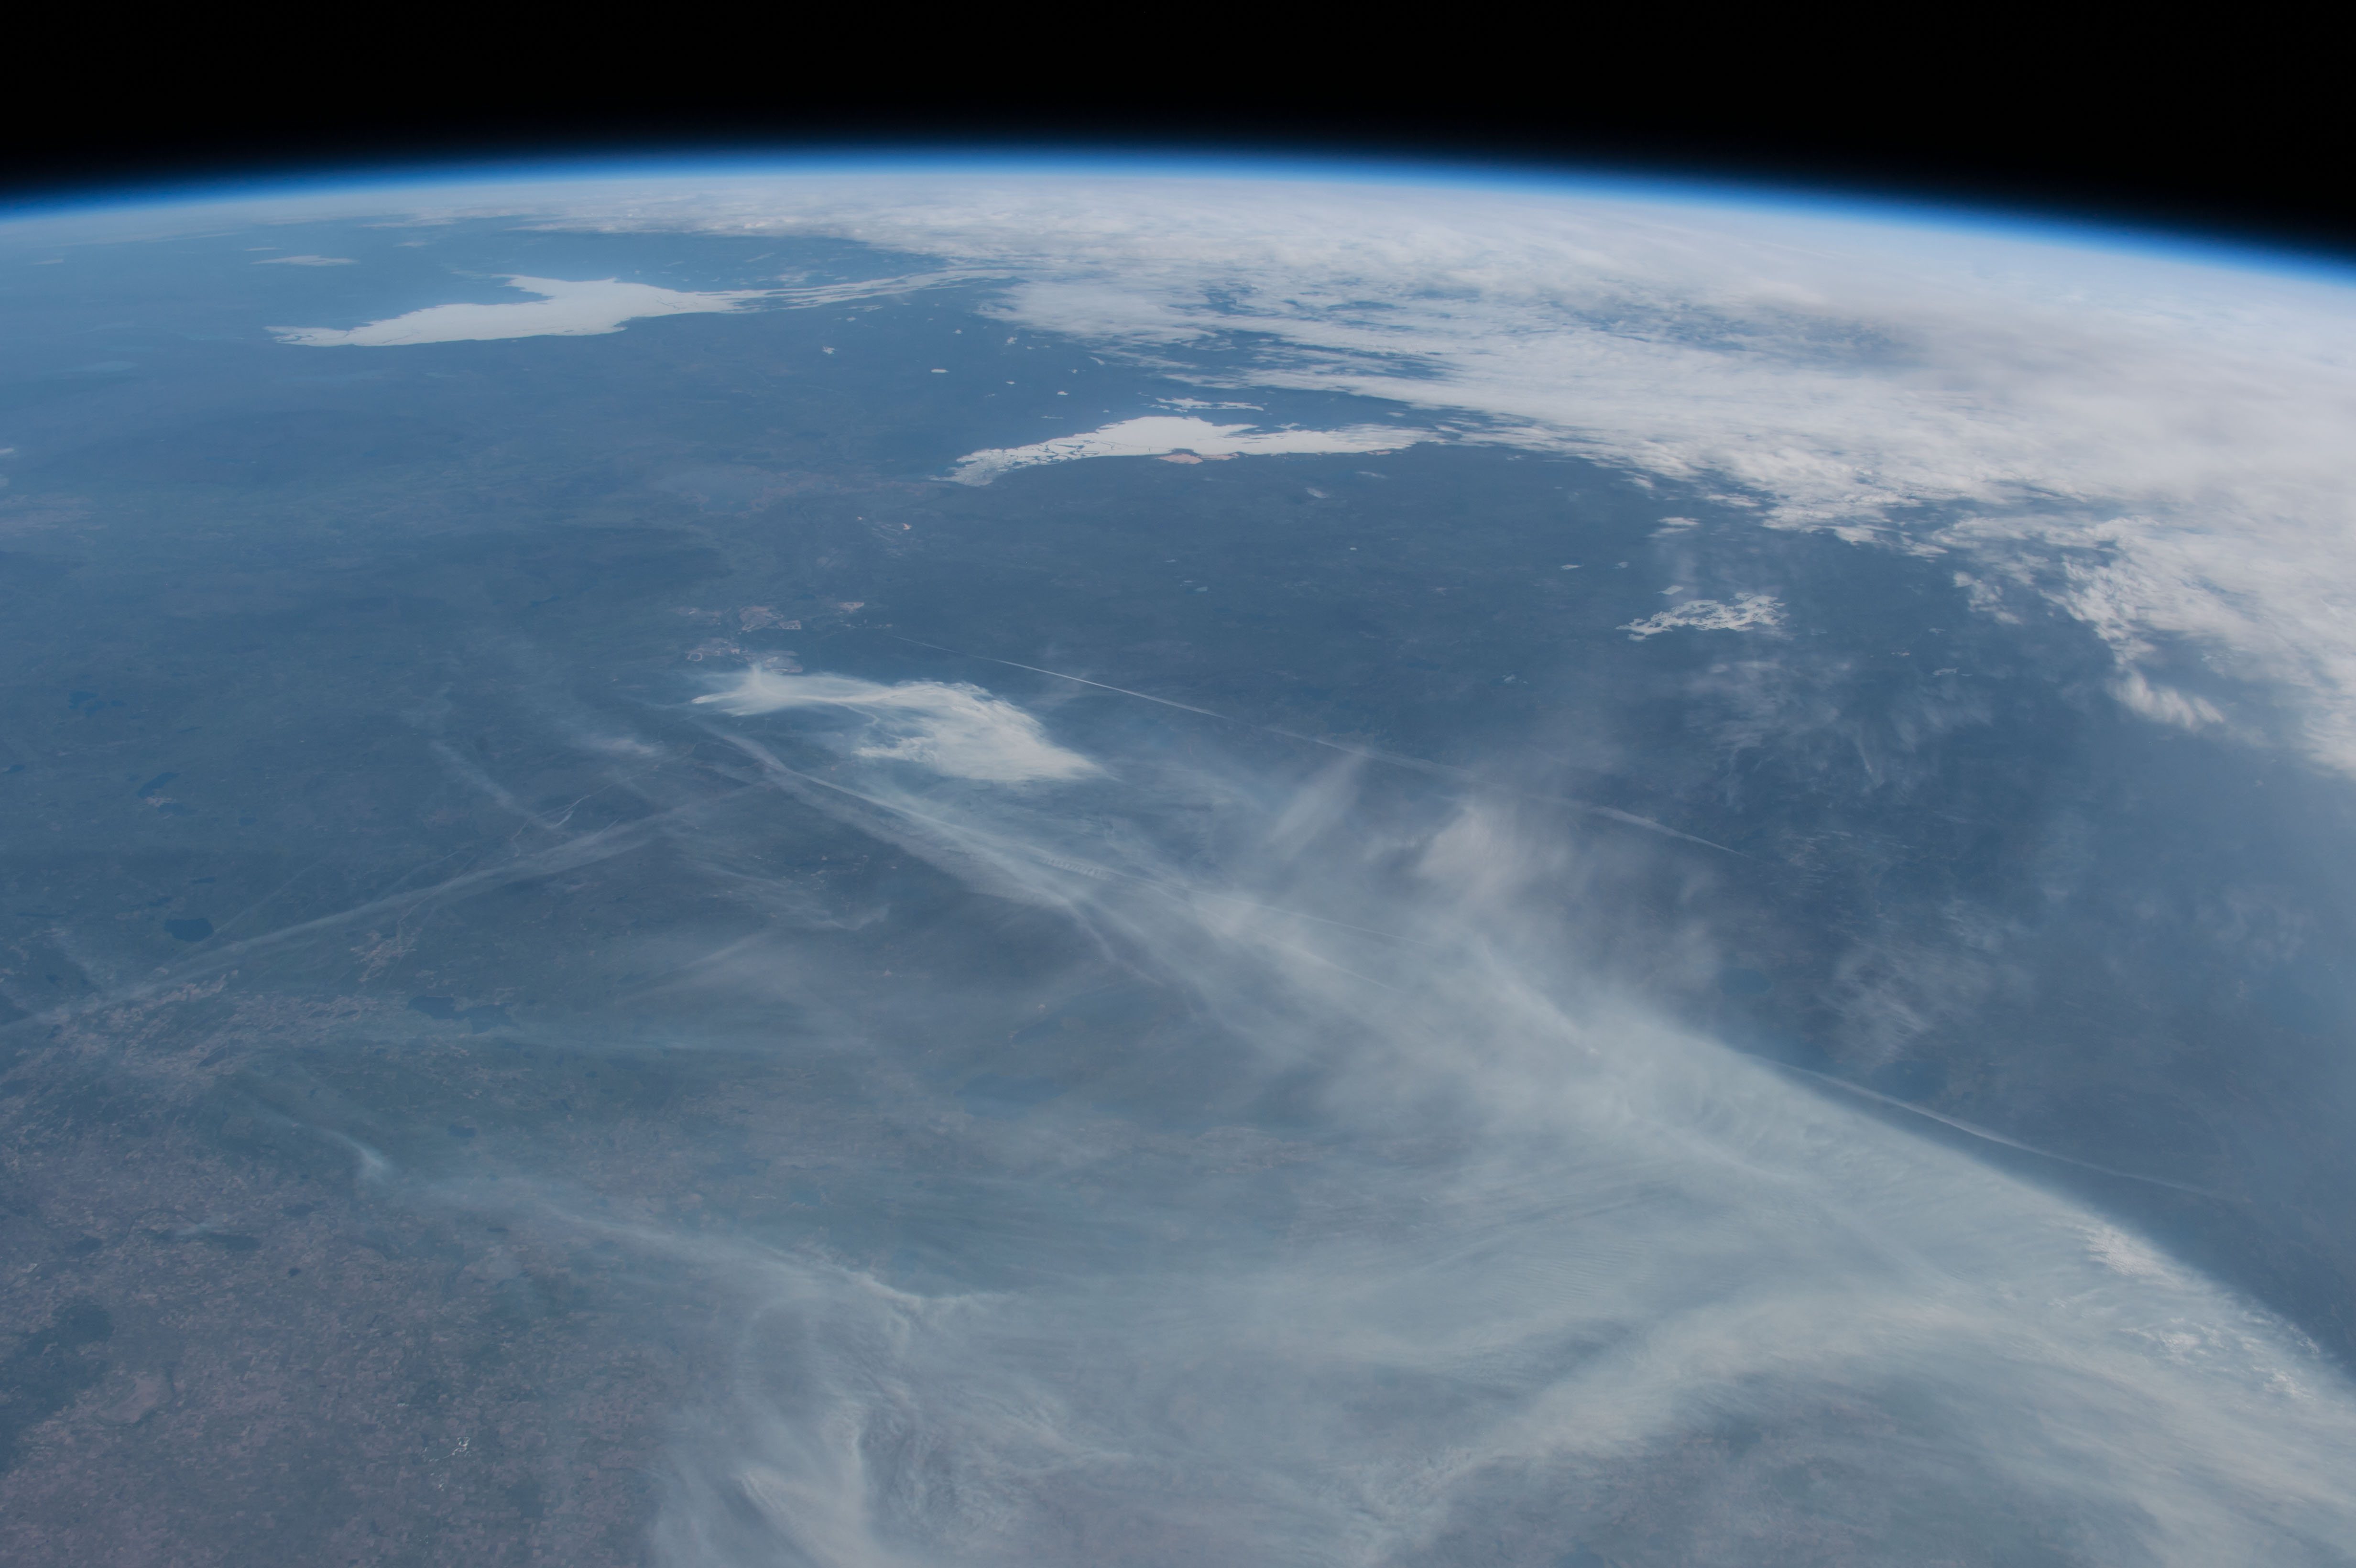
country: CANADA-A
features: PAN-FORT MCMURRAY AREA, FIRE PLUMES, L. ATHABASCA, GREAT SLAVE L., ICE
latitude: 56.5
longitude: -110.5
